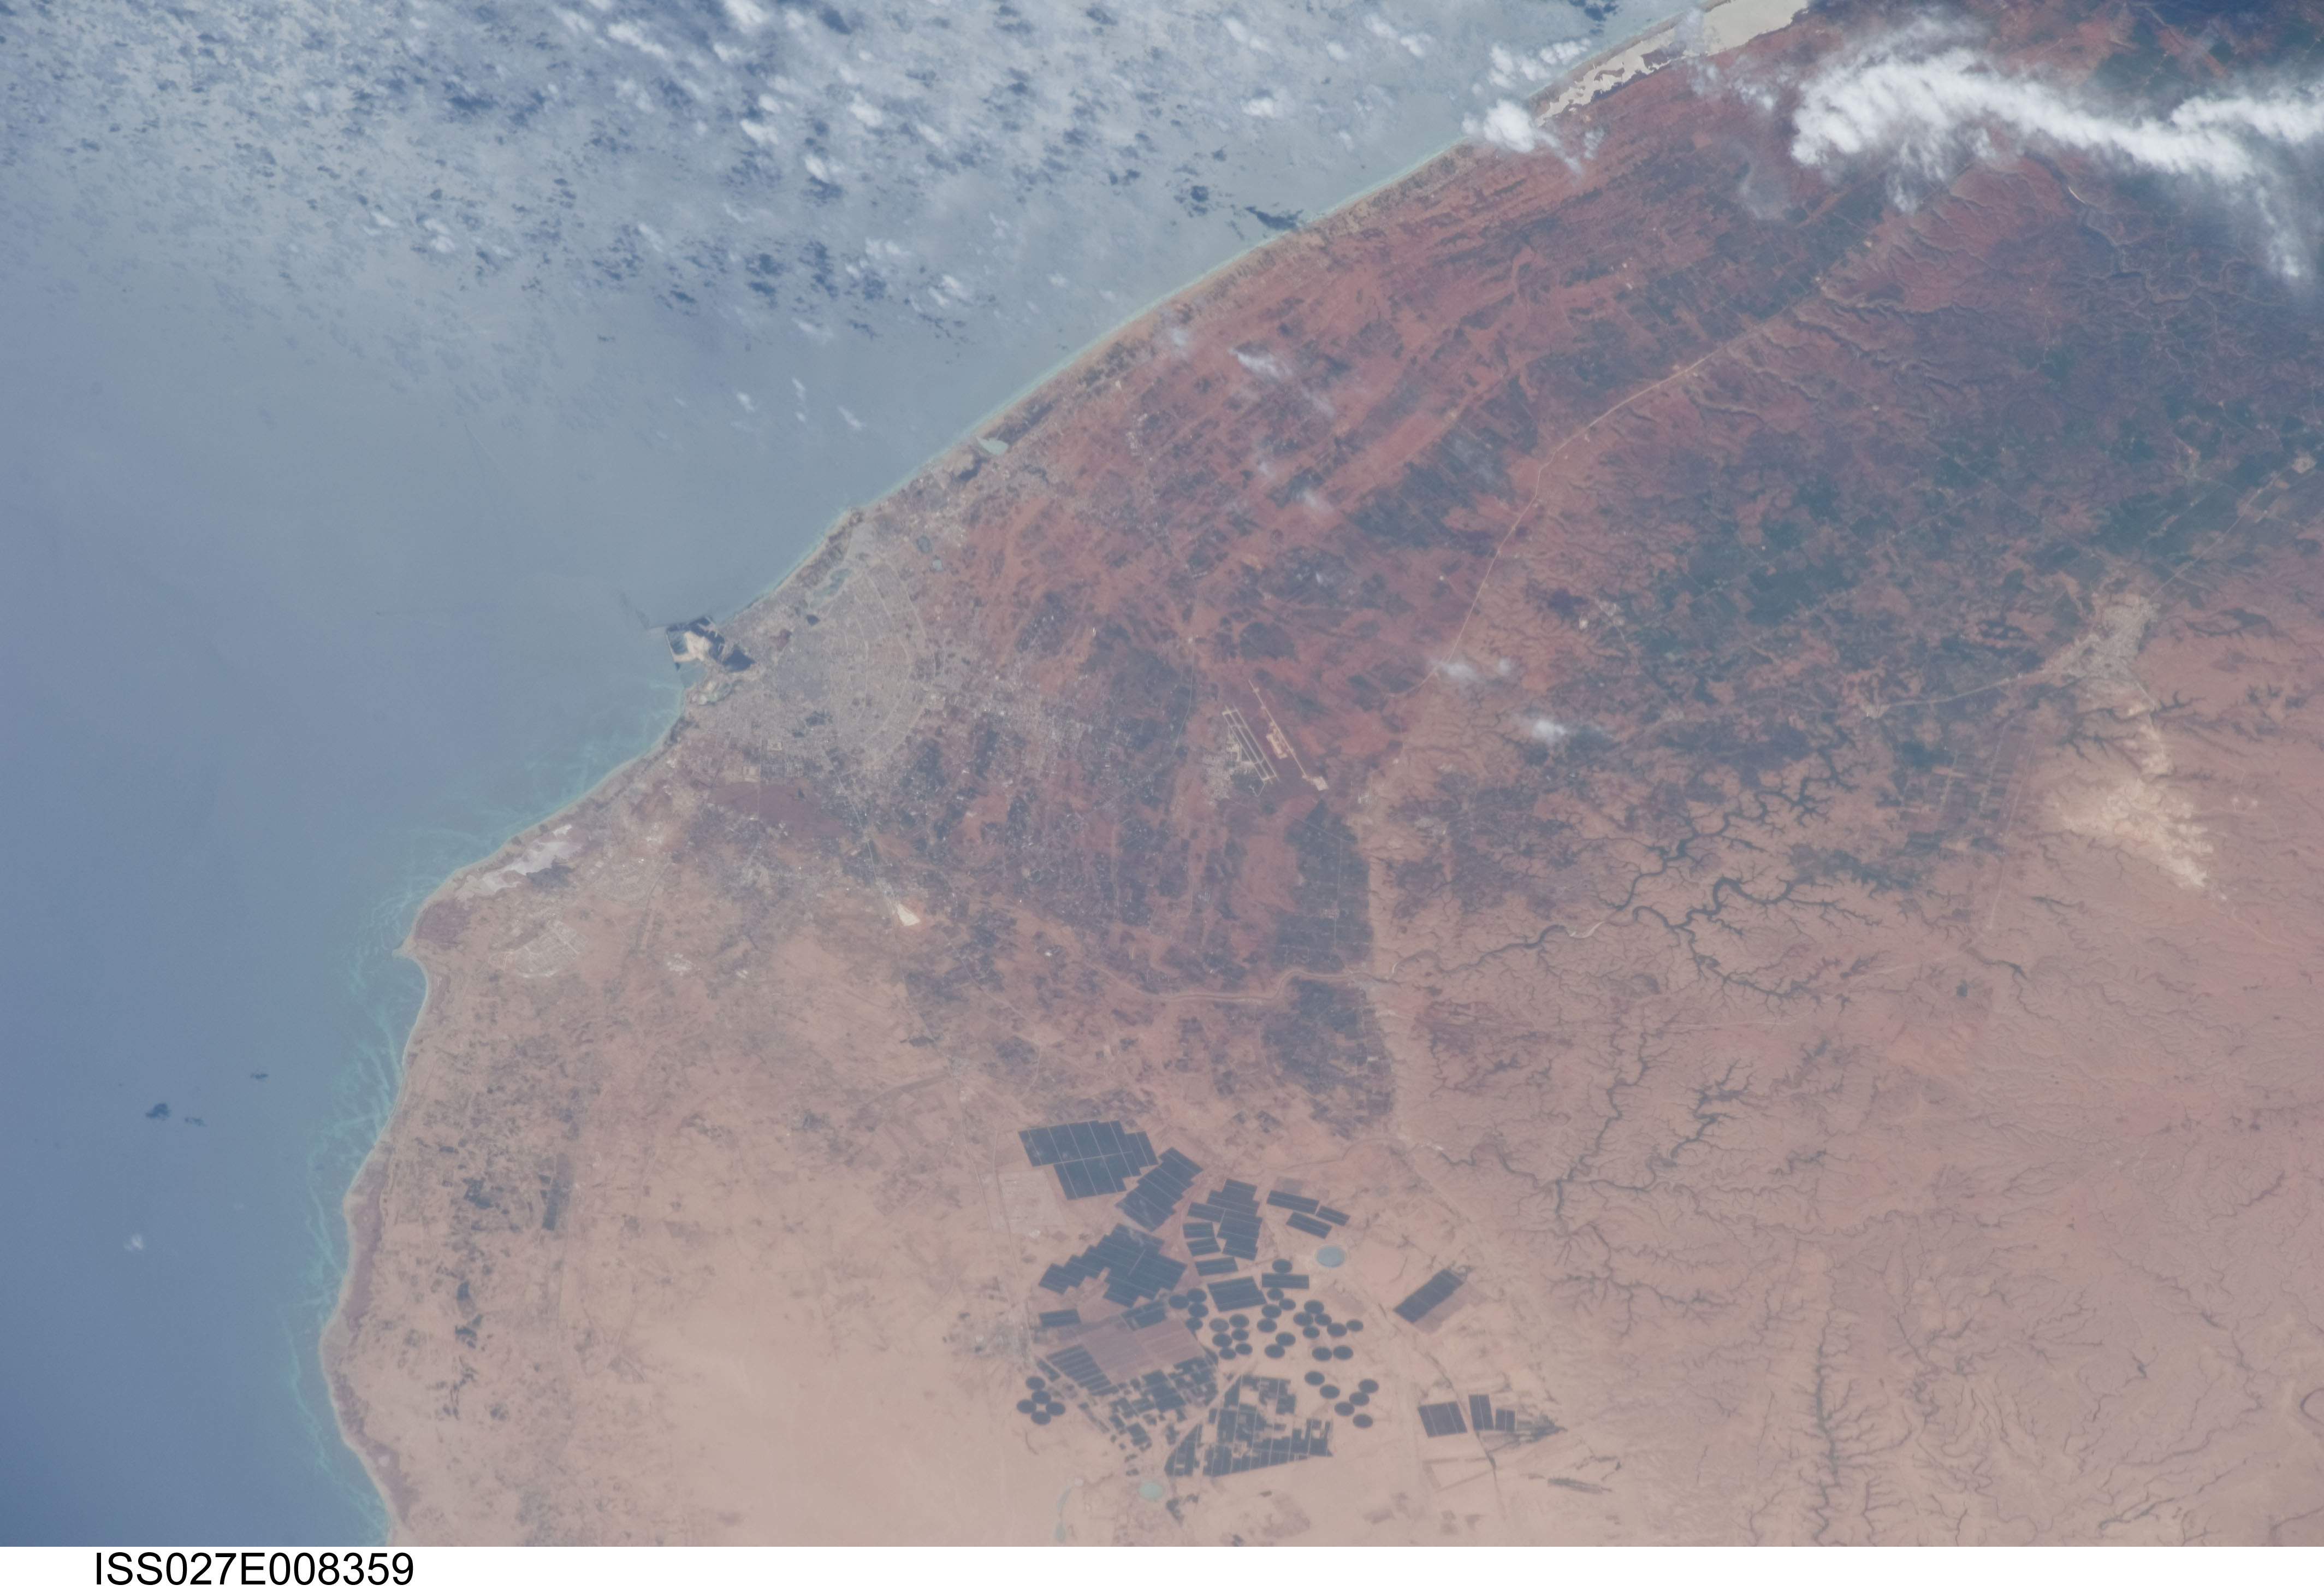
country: LIBYA
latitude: 32.1
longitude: 20.3
